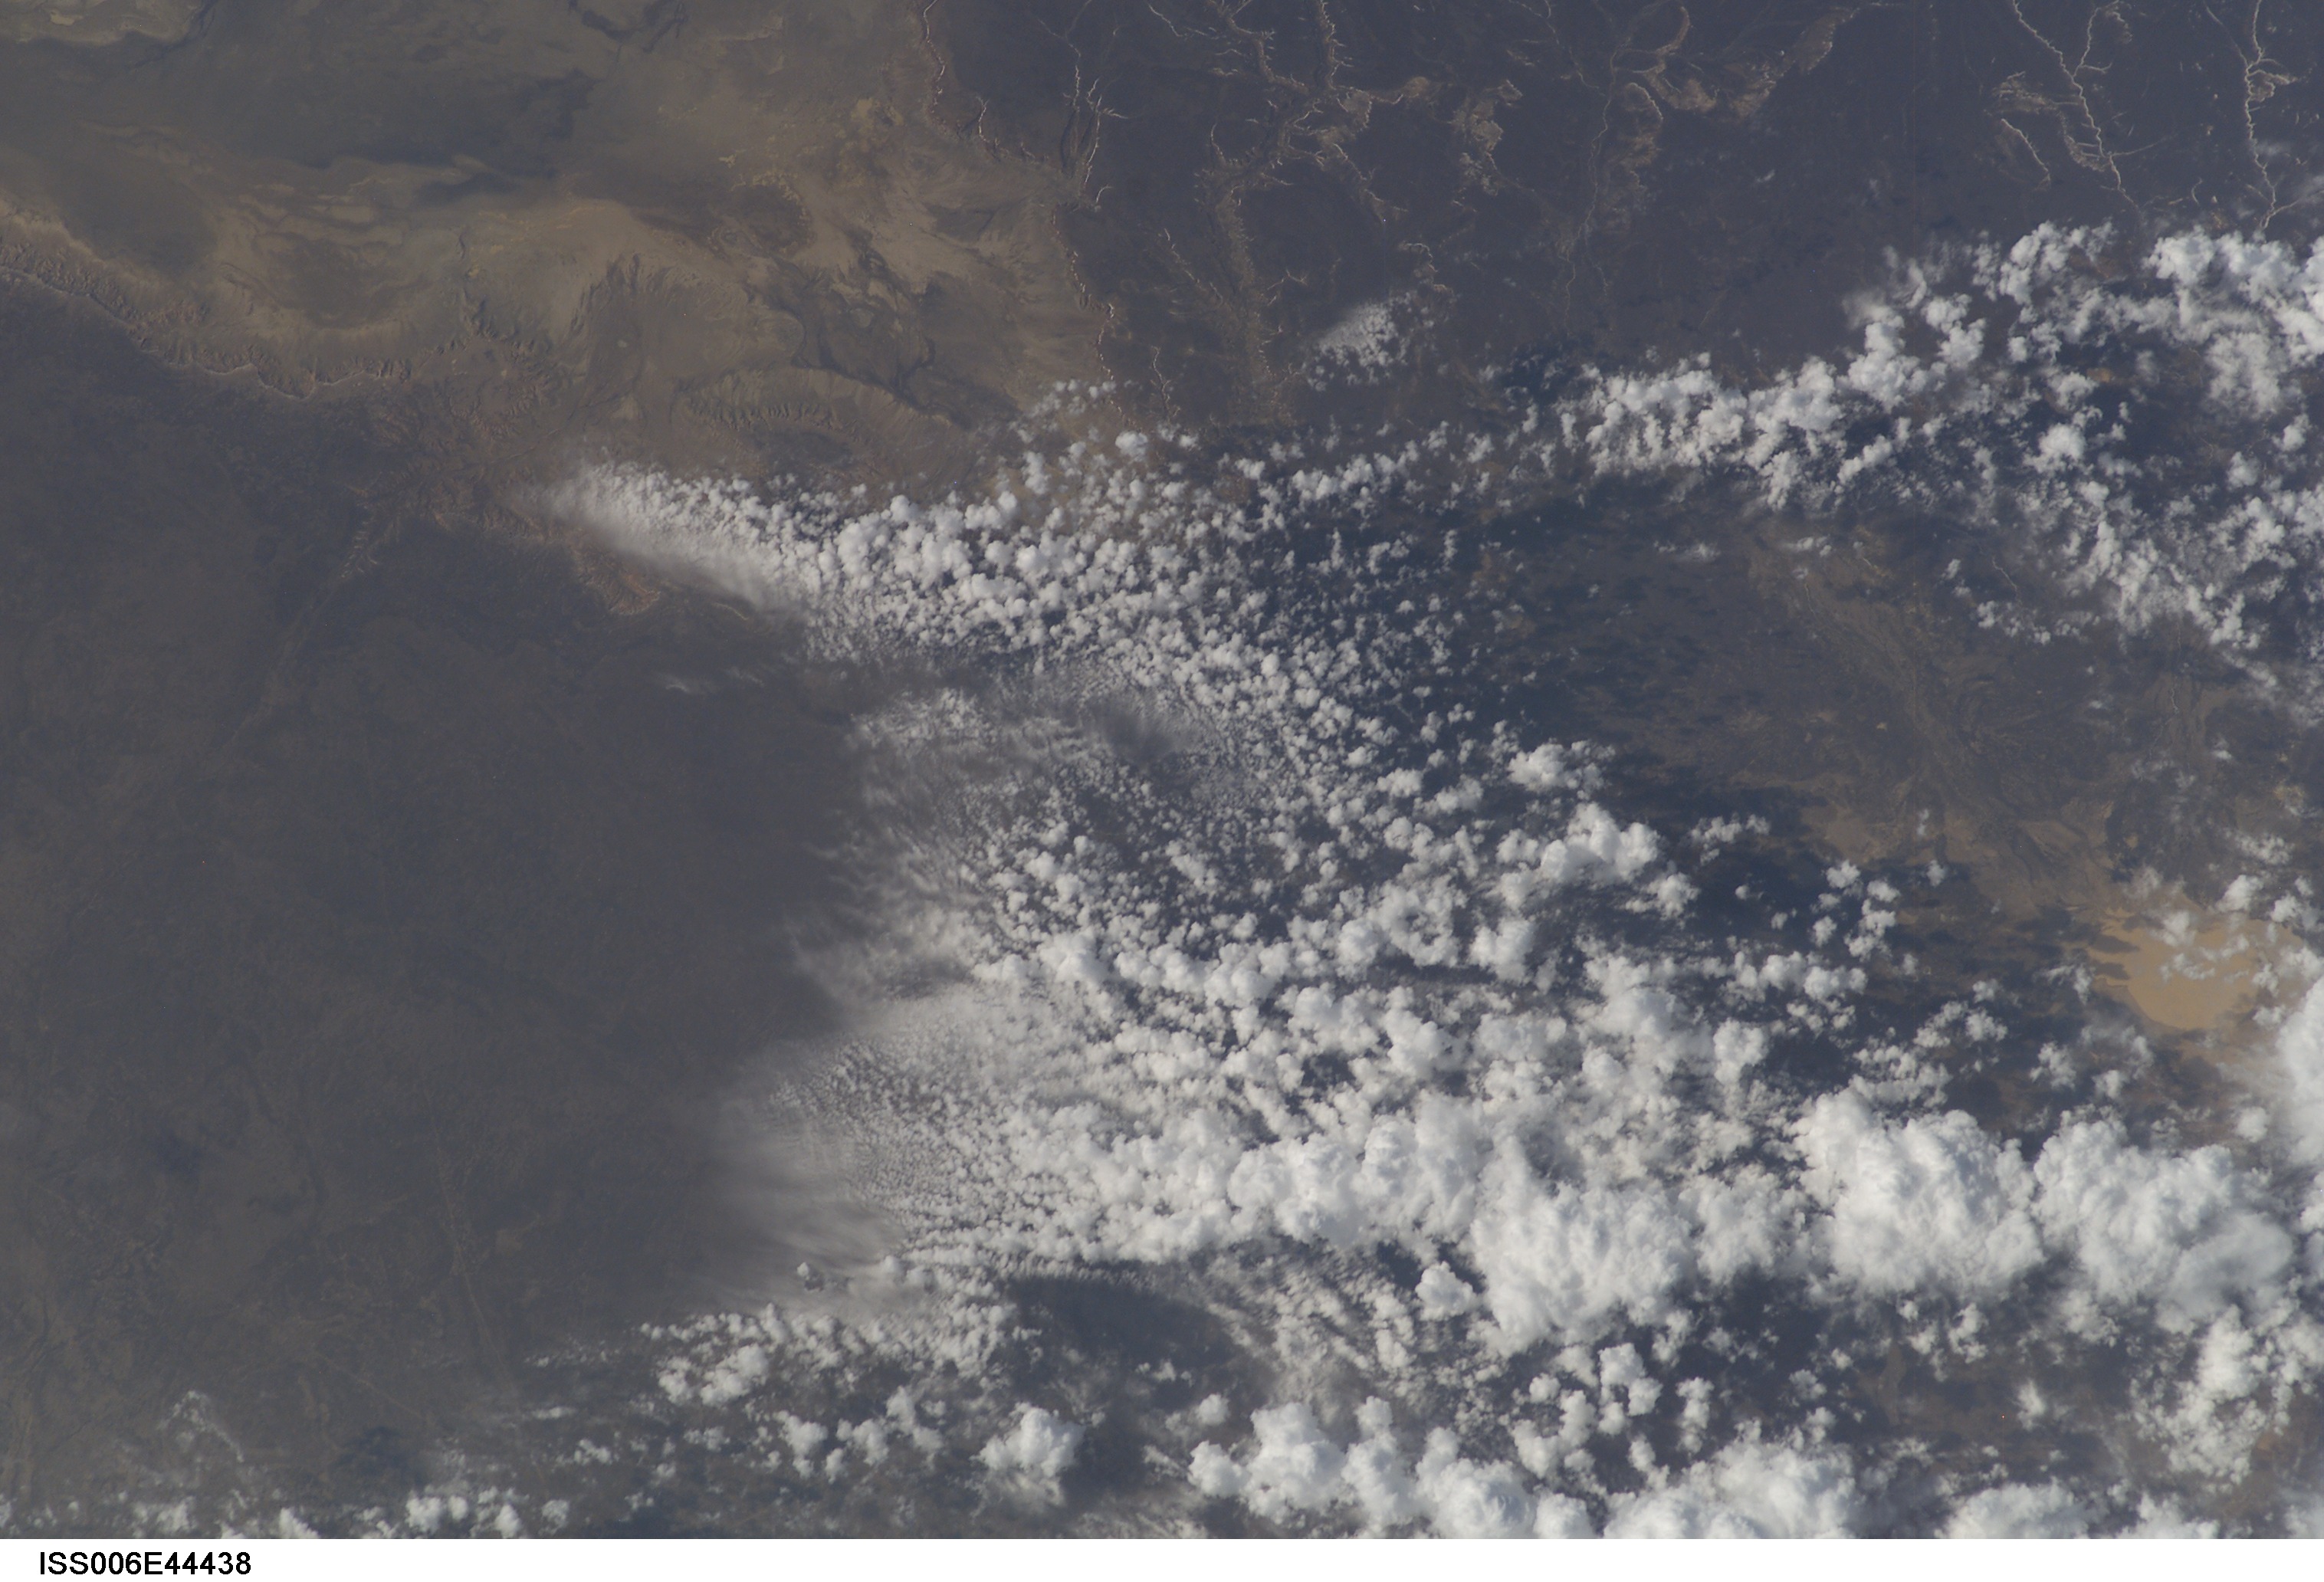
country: KAZAKHSTAN
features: DONGUZTAU
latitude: 46.5
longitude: 57.5
